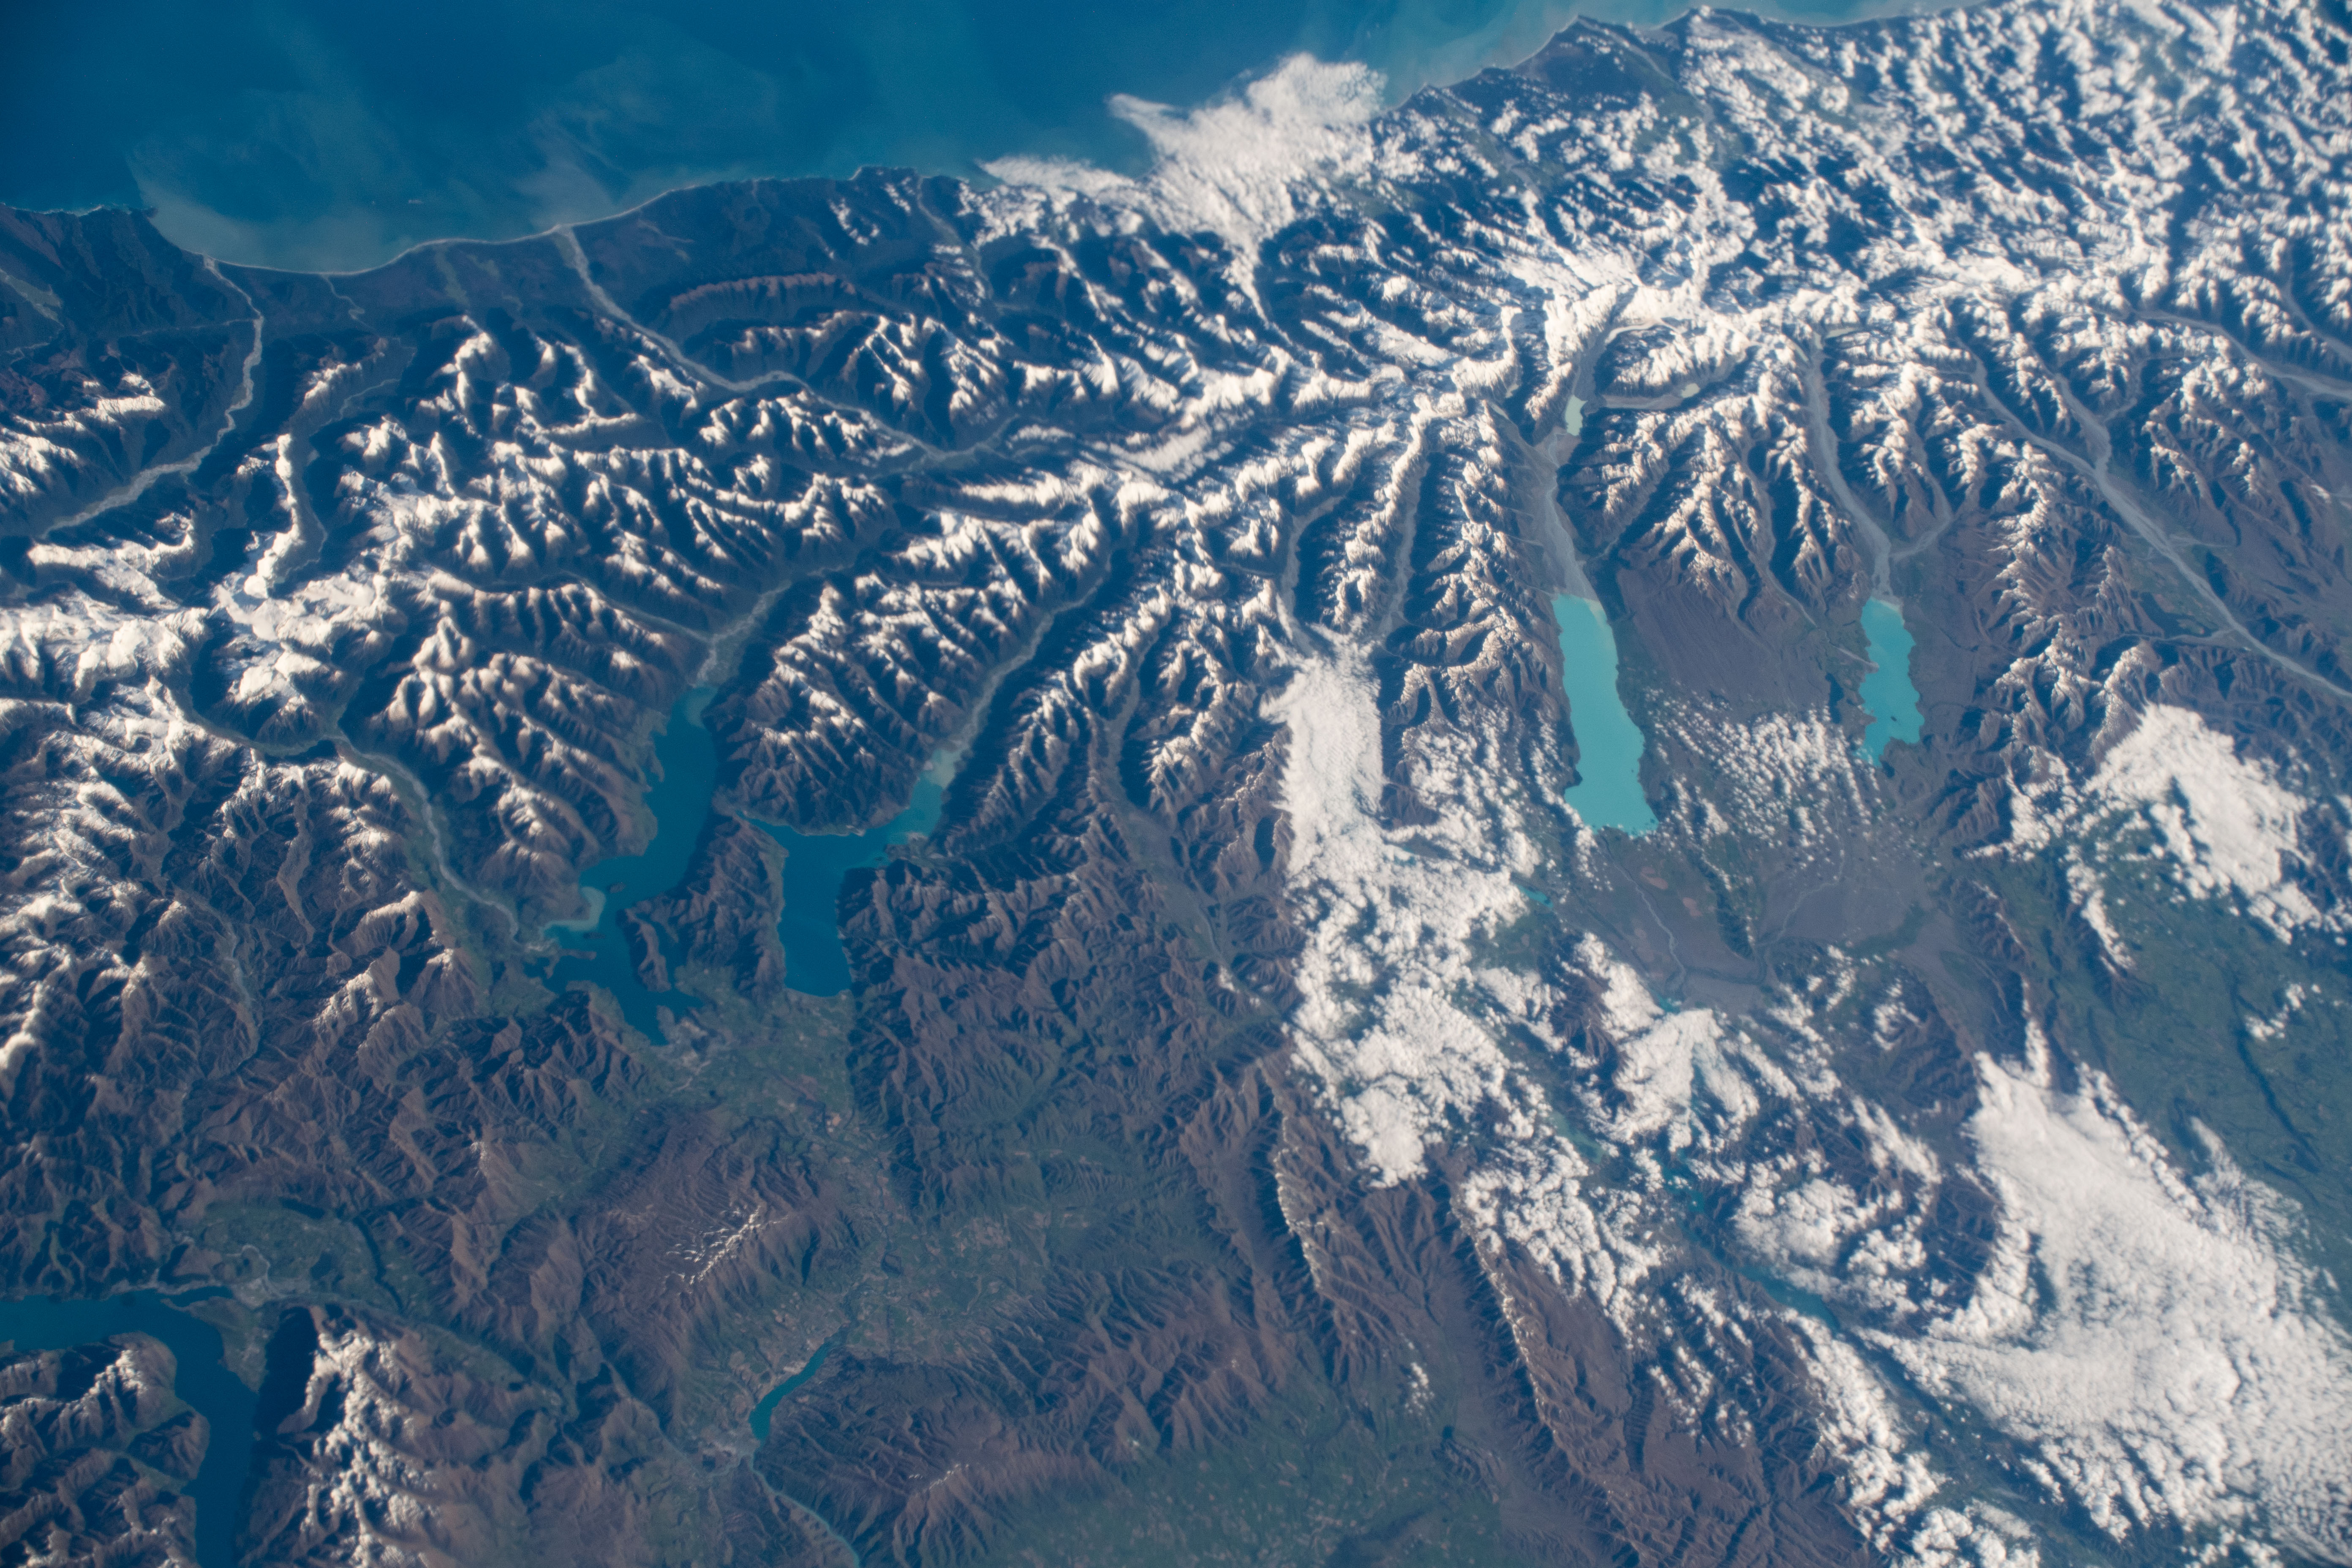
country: NEW ZEALAND-SI
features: LAKE WANAKA, LAKE HAWEA, SOUTHERN ALPS MOUNTAINS, LAKE PUKAKI, LAKE TEKAPO
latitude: -44.2
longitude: 169.9
